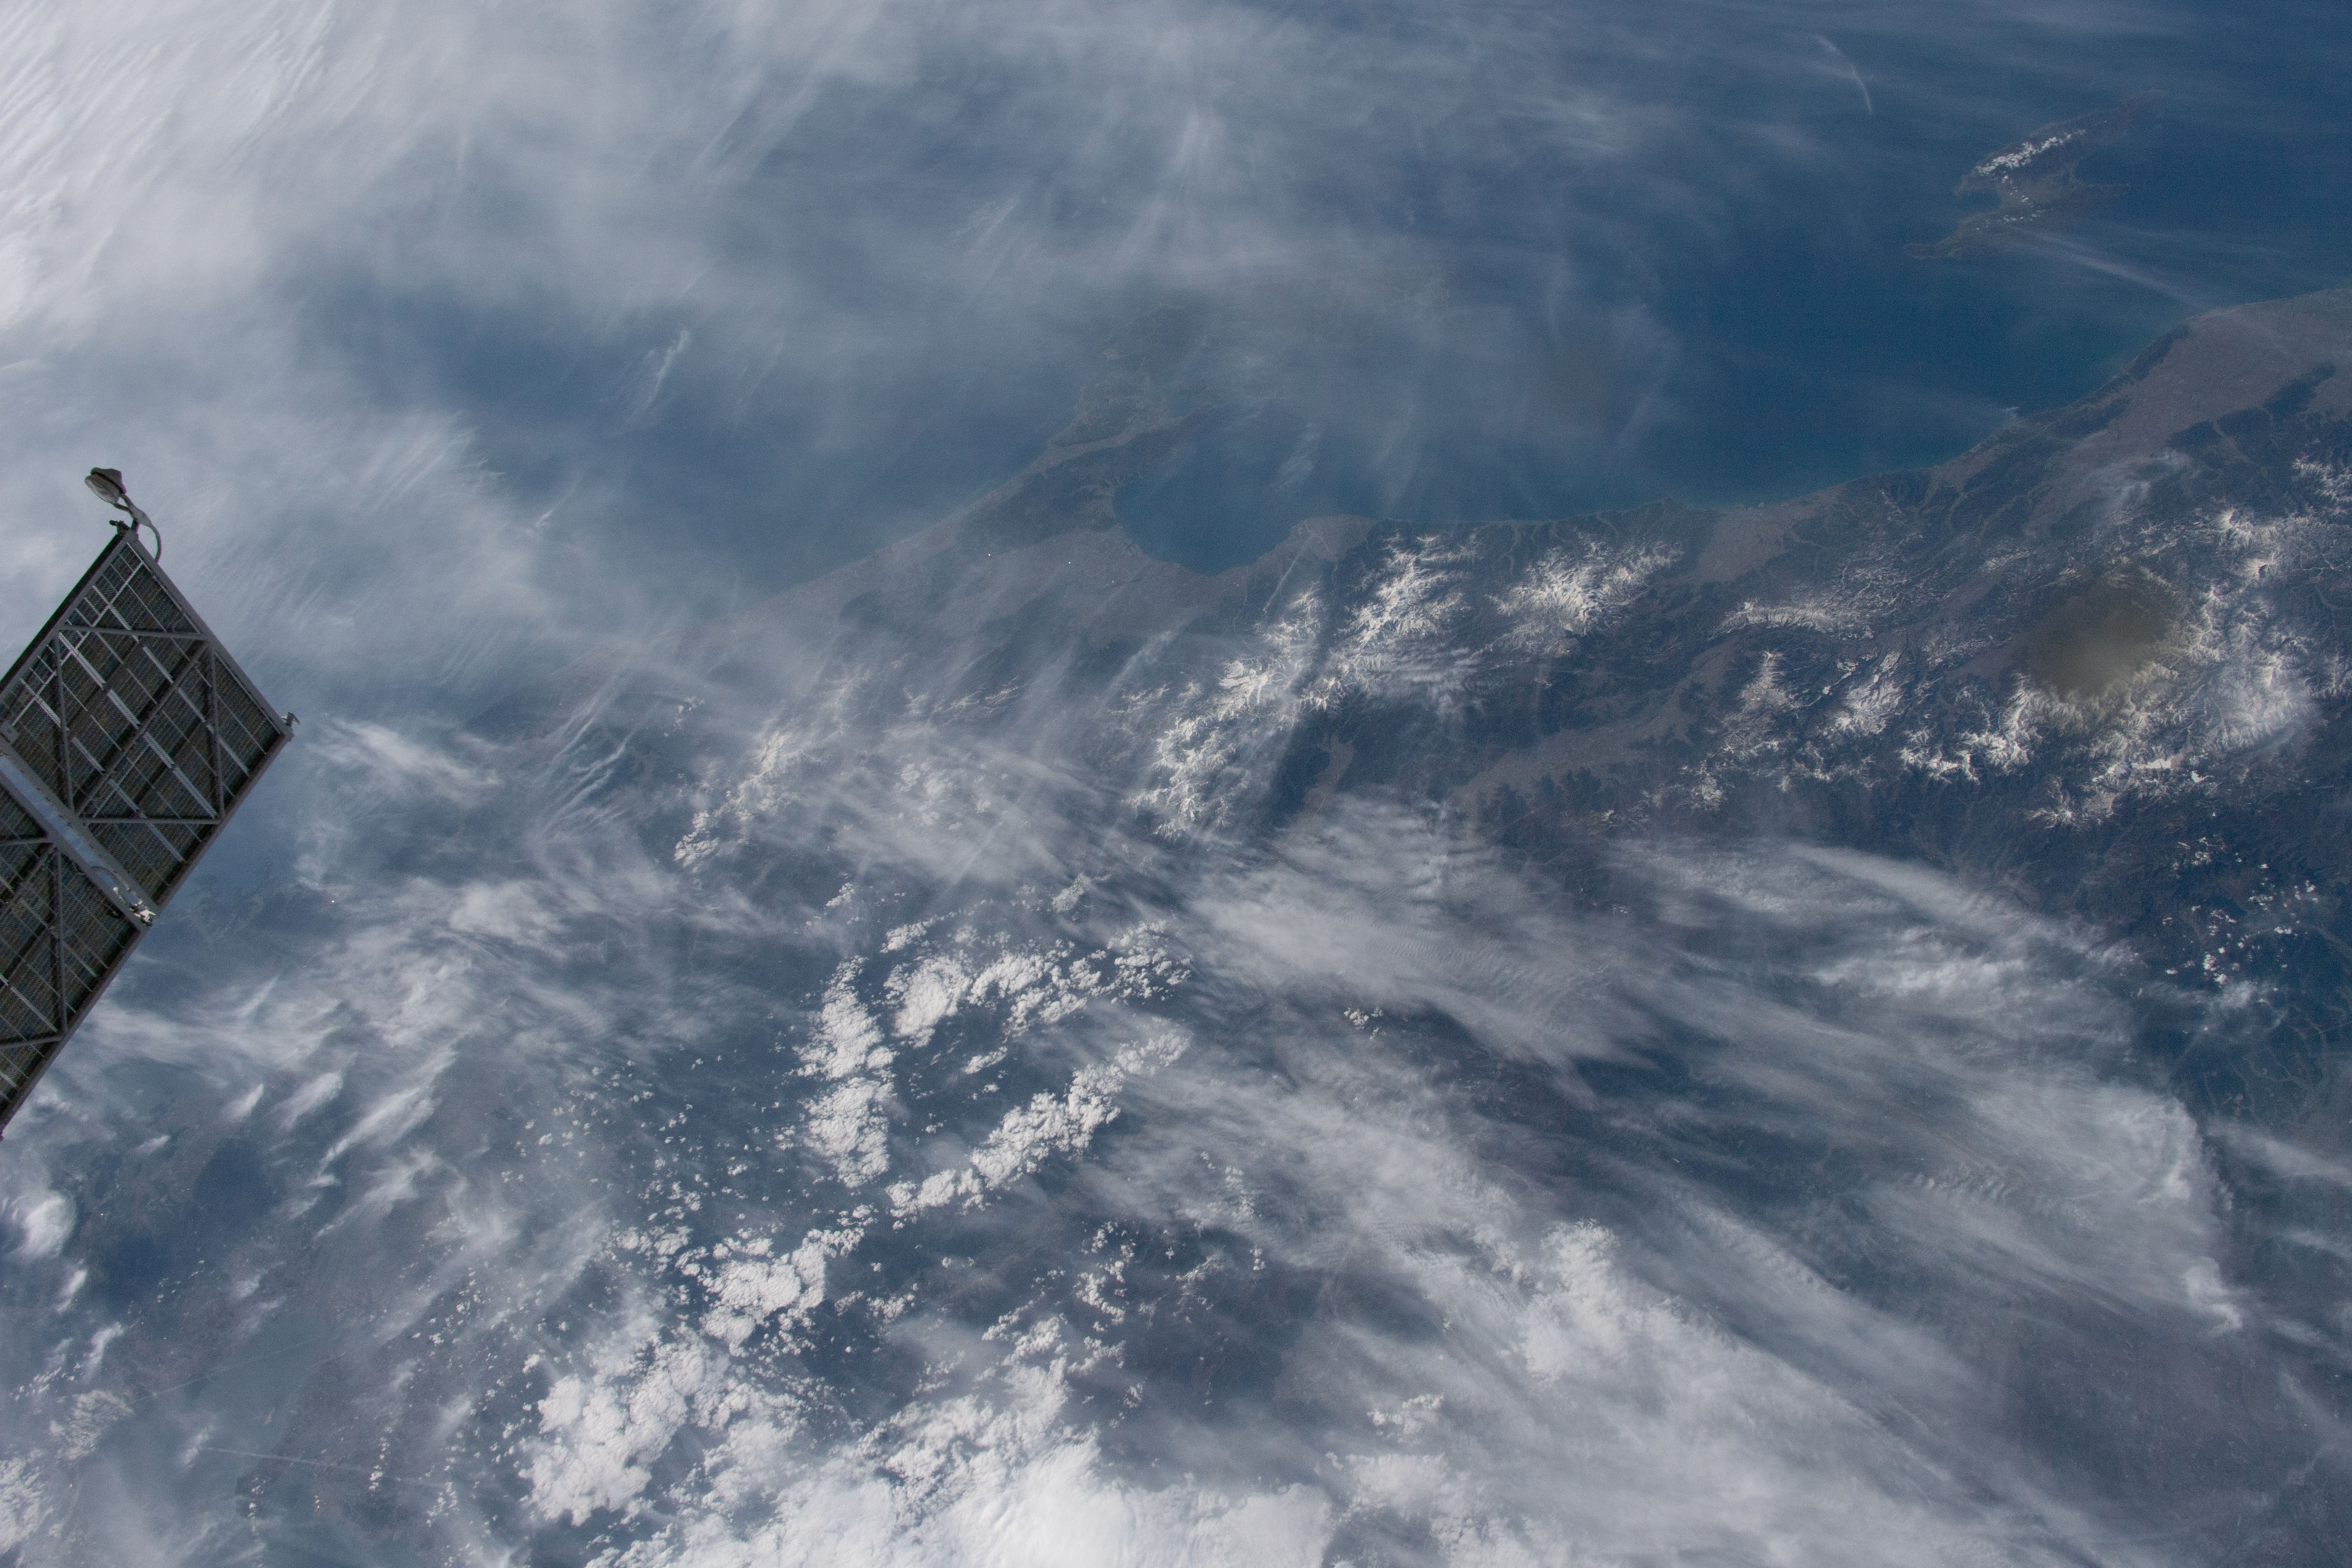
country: JAPAN
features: JAPAN SEA, SNOW, ISS, MOUNTAINS, SADO ISLAND
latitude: 37.5
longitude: 139.0
